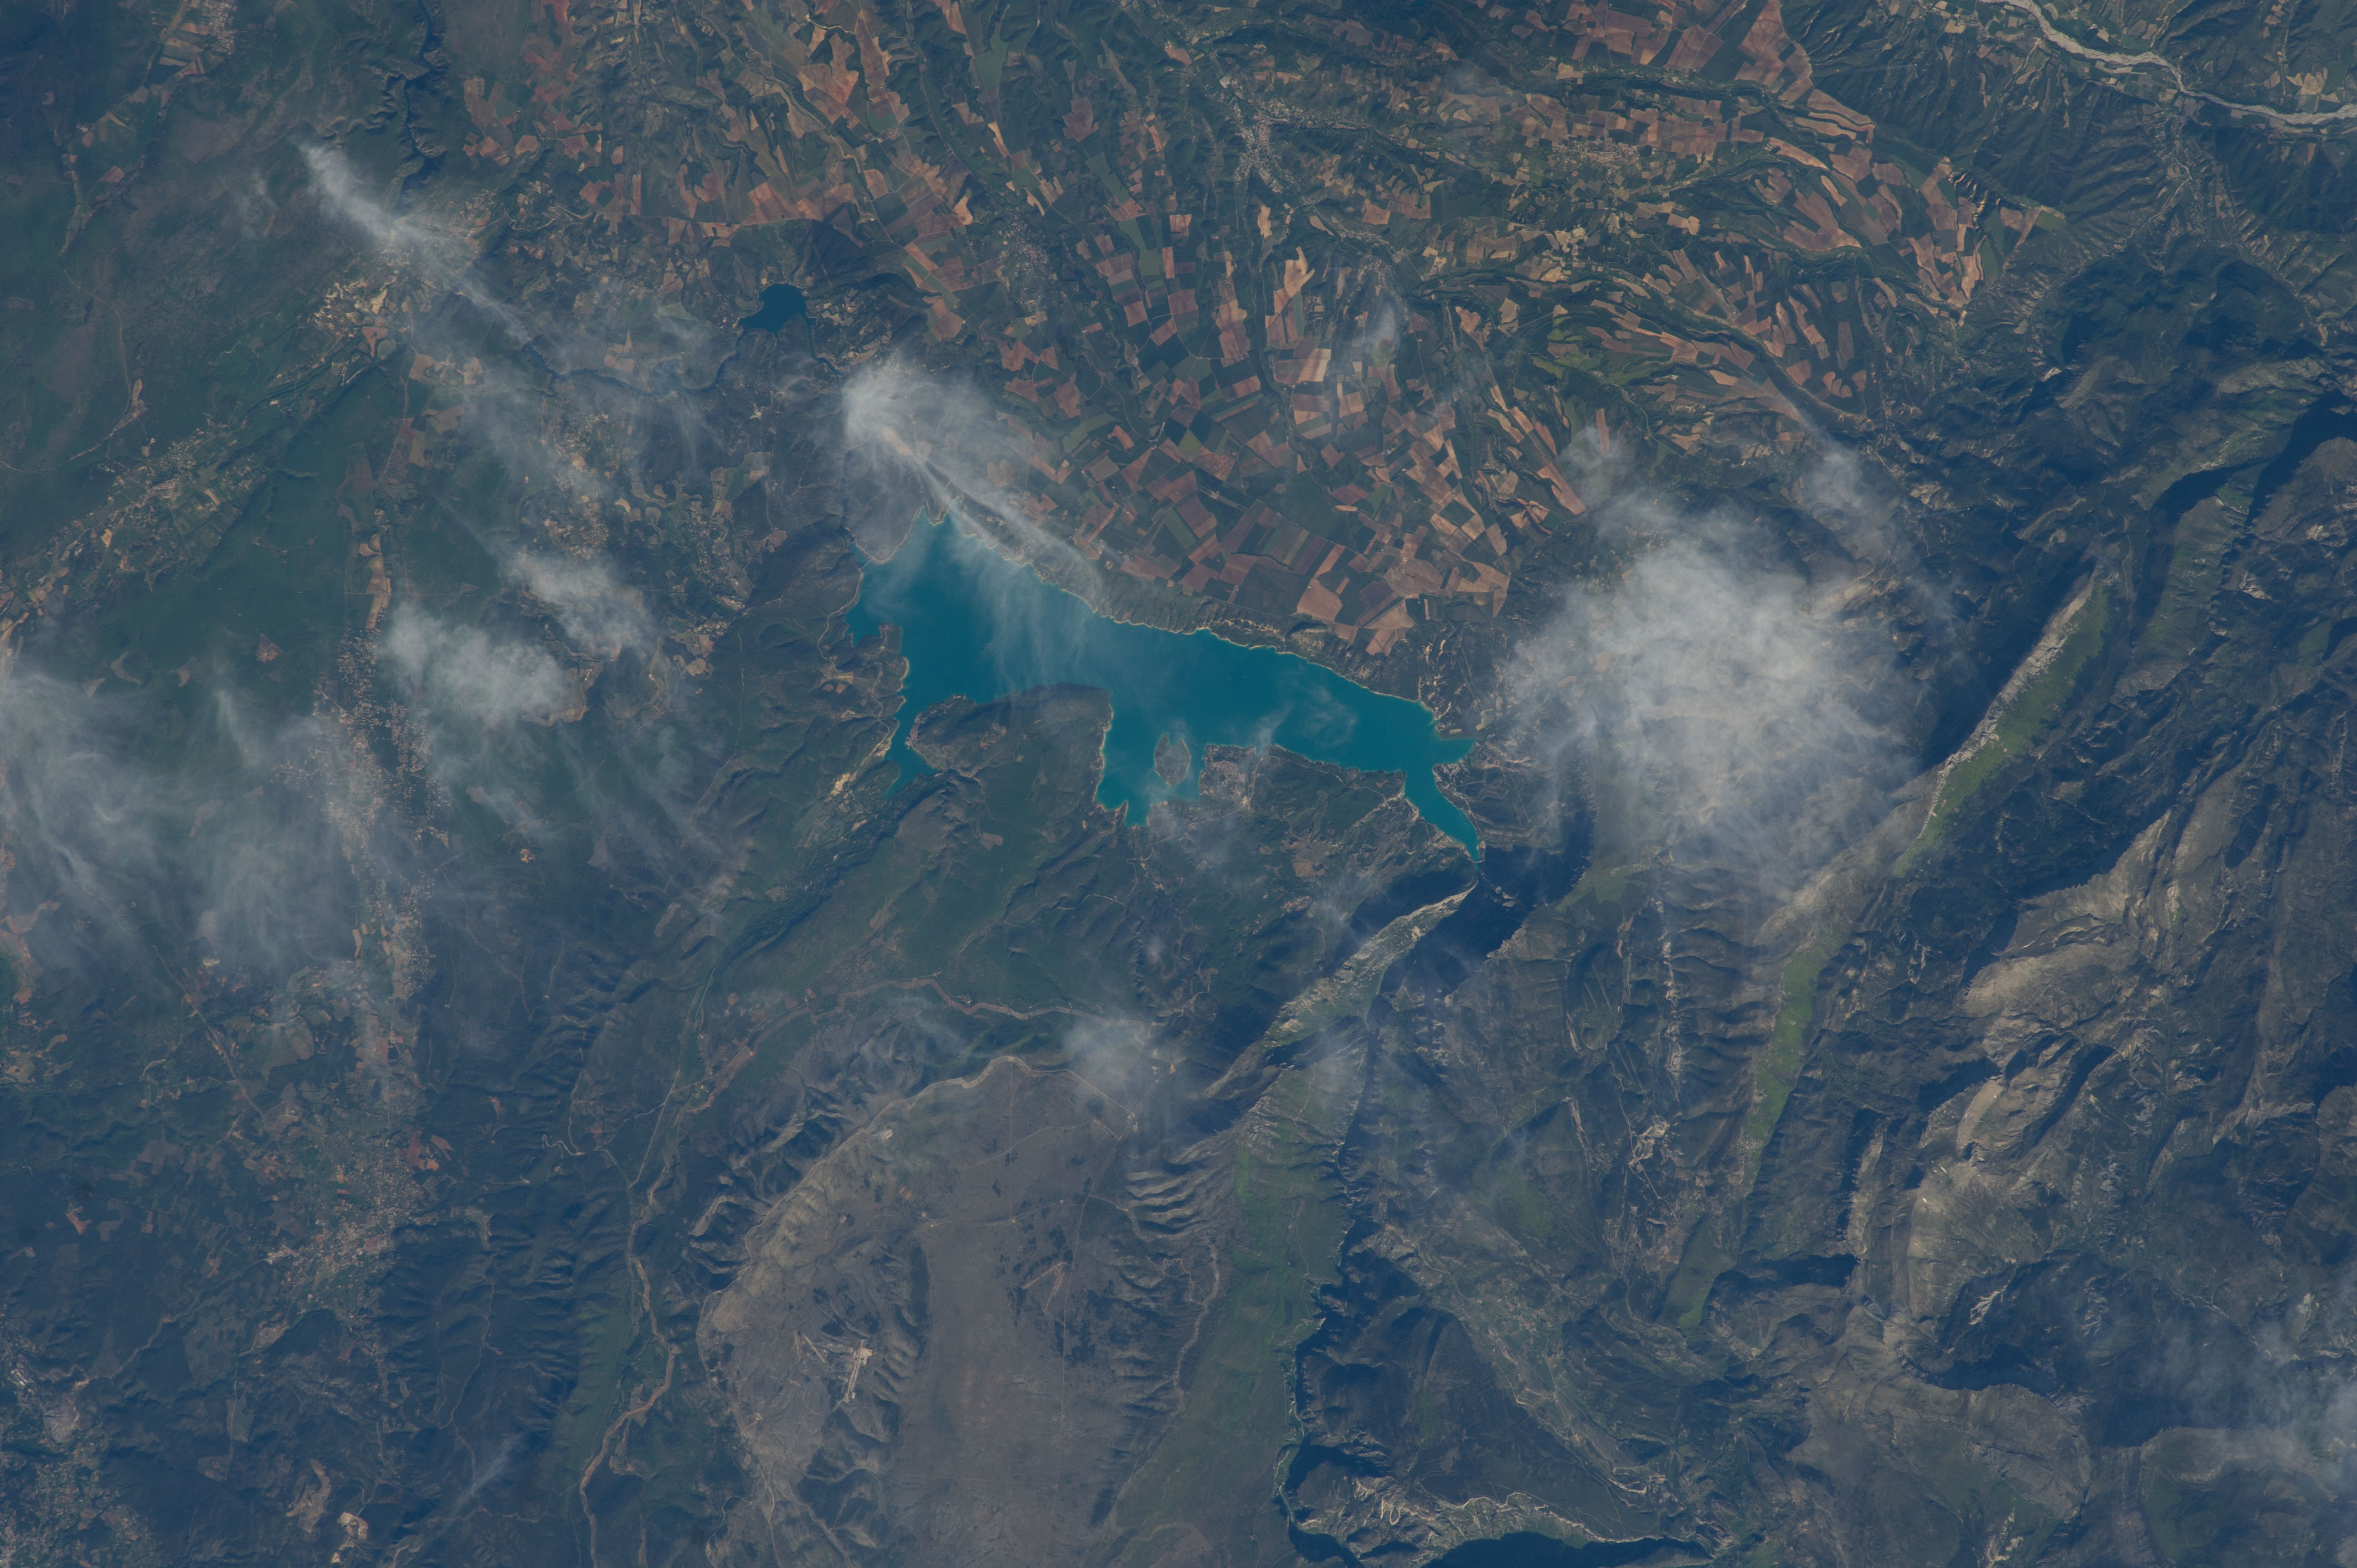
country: FRANCE
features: AIGUINES, LAKE DE SAINTE CROIX, FARMLAND, VERDON, MOUNTAIN
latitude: 43.8
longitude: 6.2
